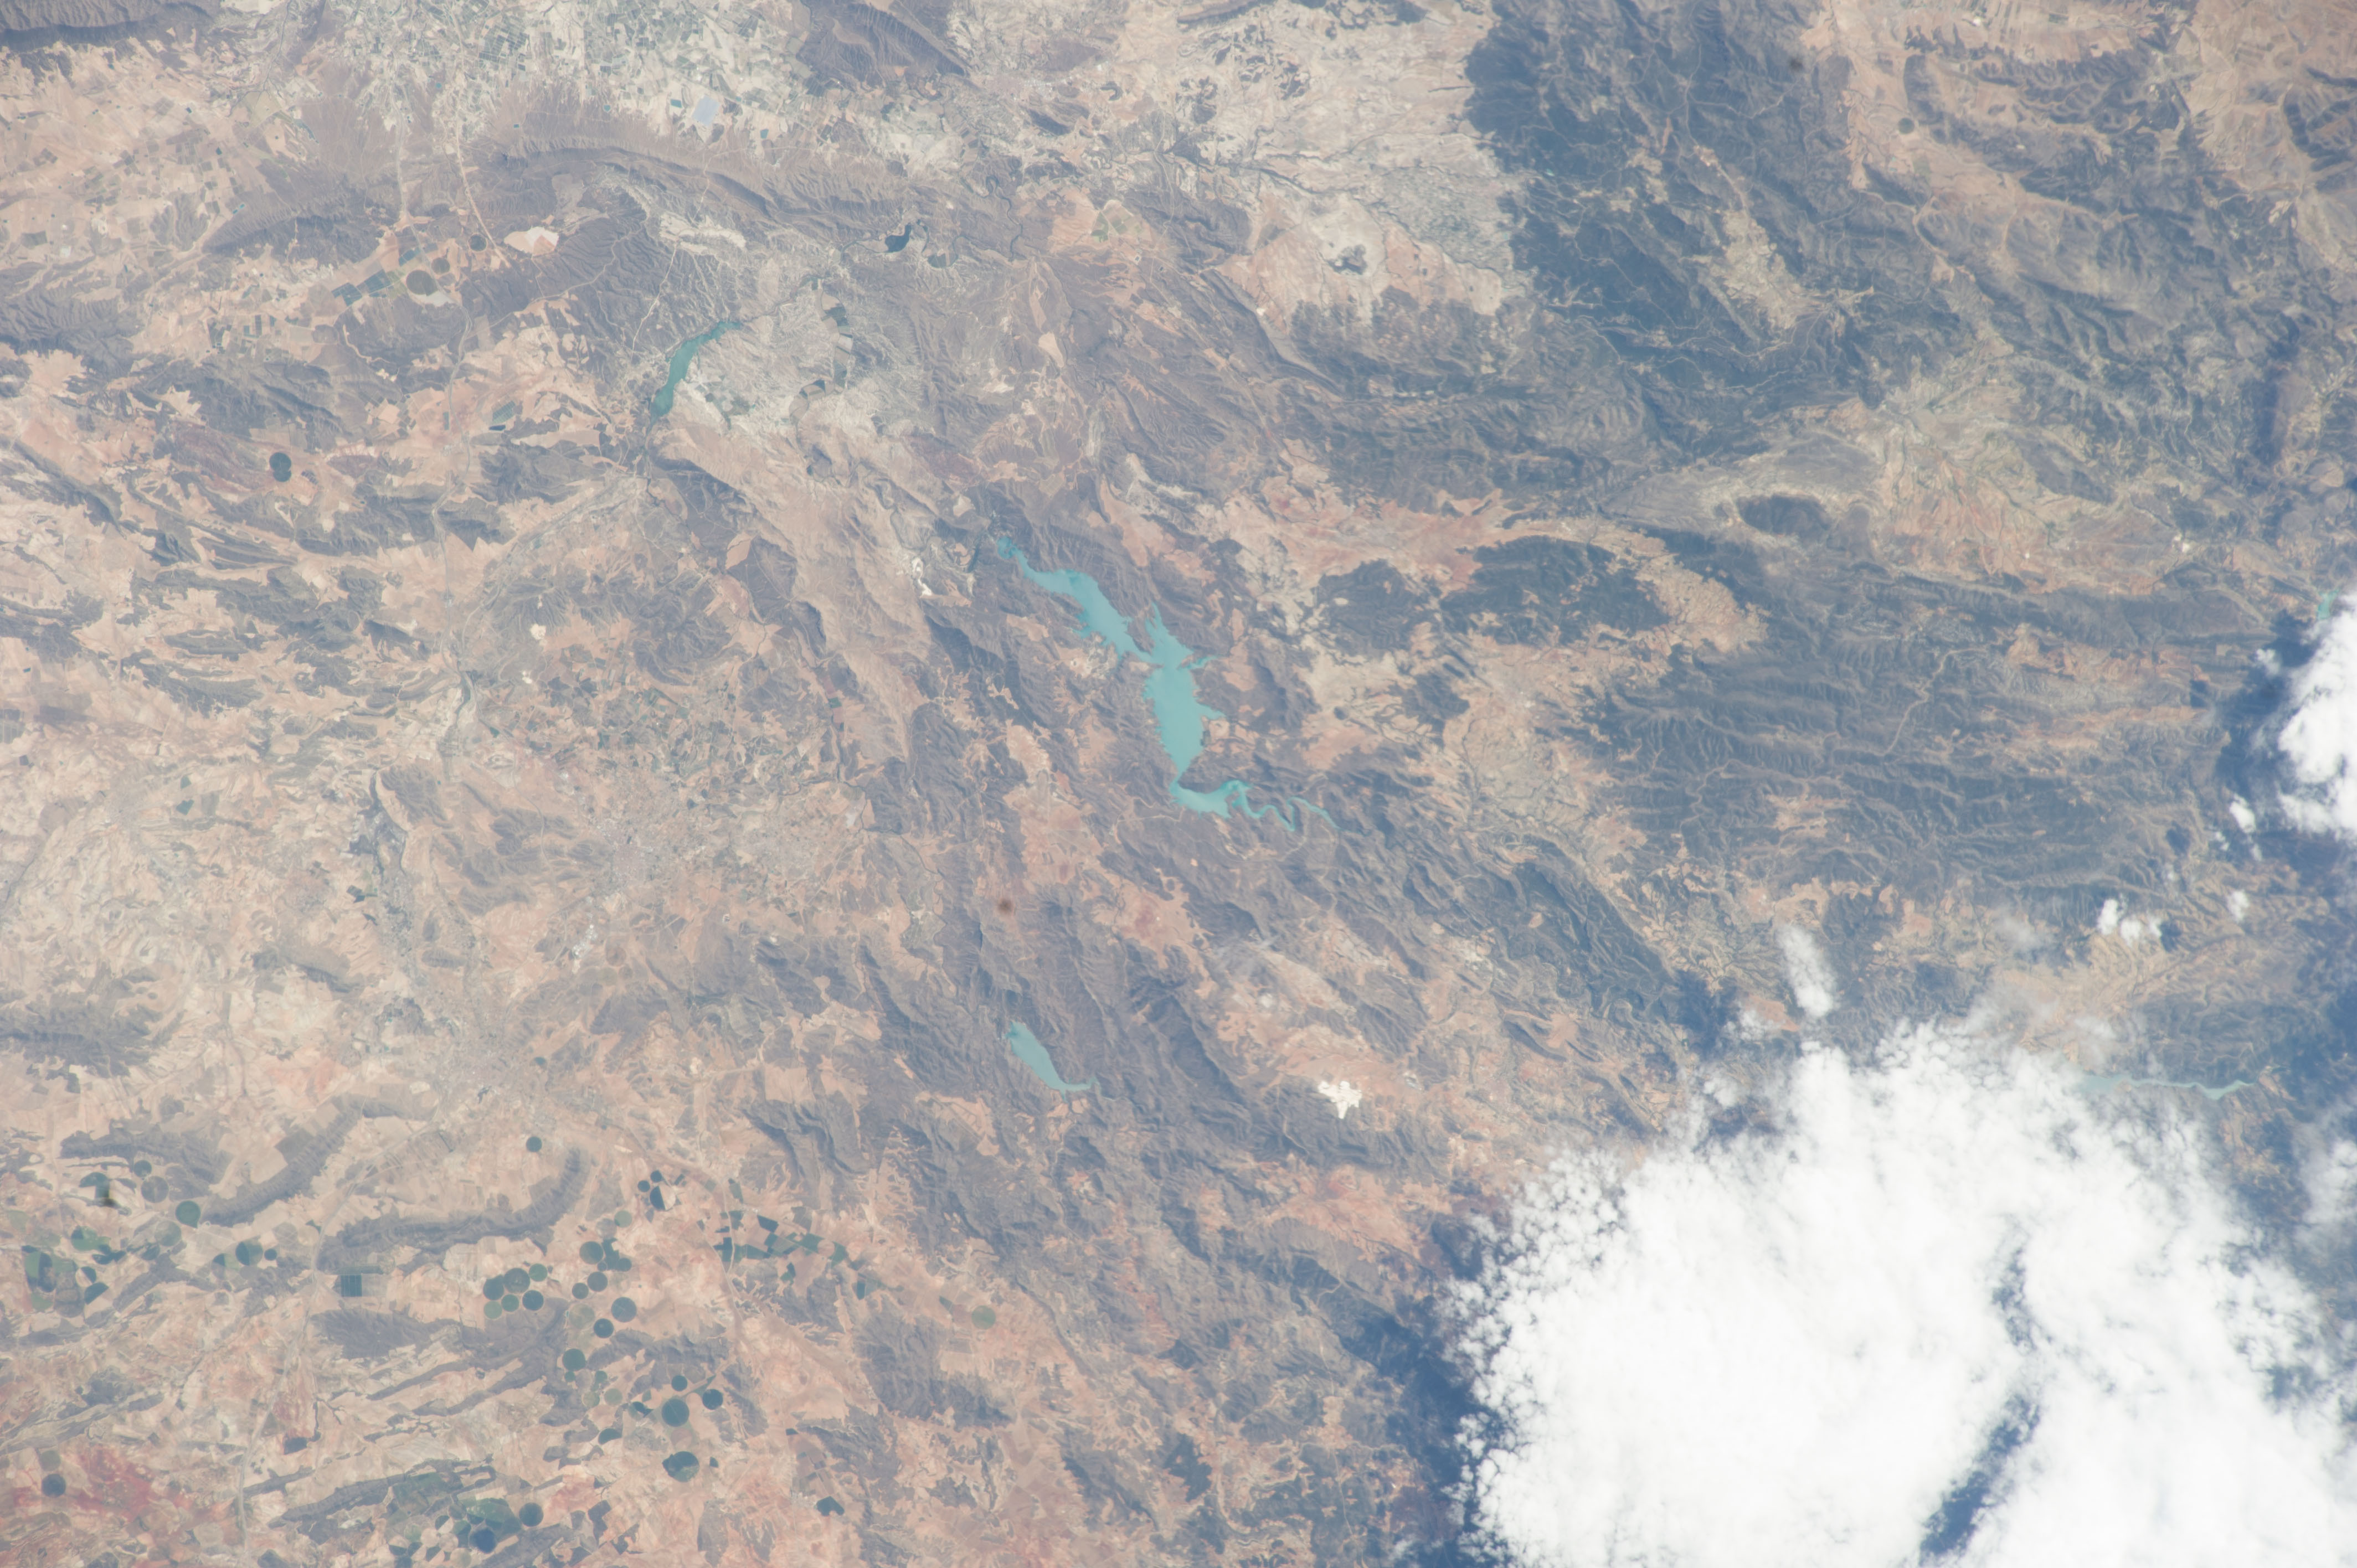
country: SPAIN
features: HELLiN, LAKE, EMBALSE DEL CENAJO, FARMLAND, EMBALSE DE TALAVE, EMBALSE DE CAMARILLAS, LOS CALARES DEL MUNDO Y DE LA SIMA NATURAL PARK
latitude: 38.4
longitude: -1.9
